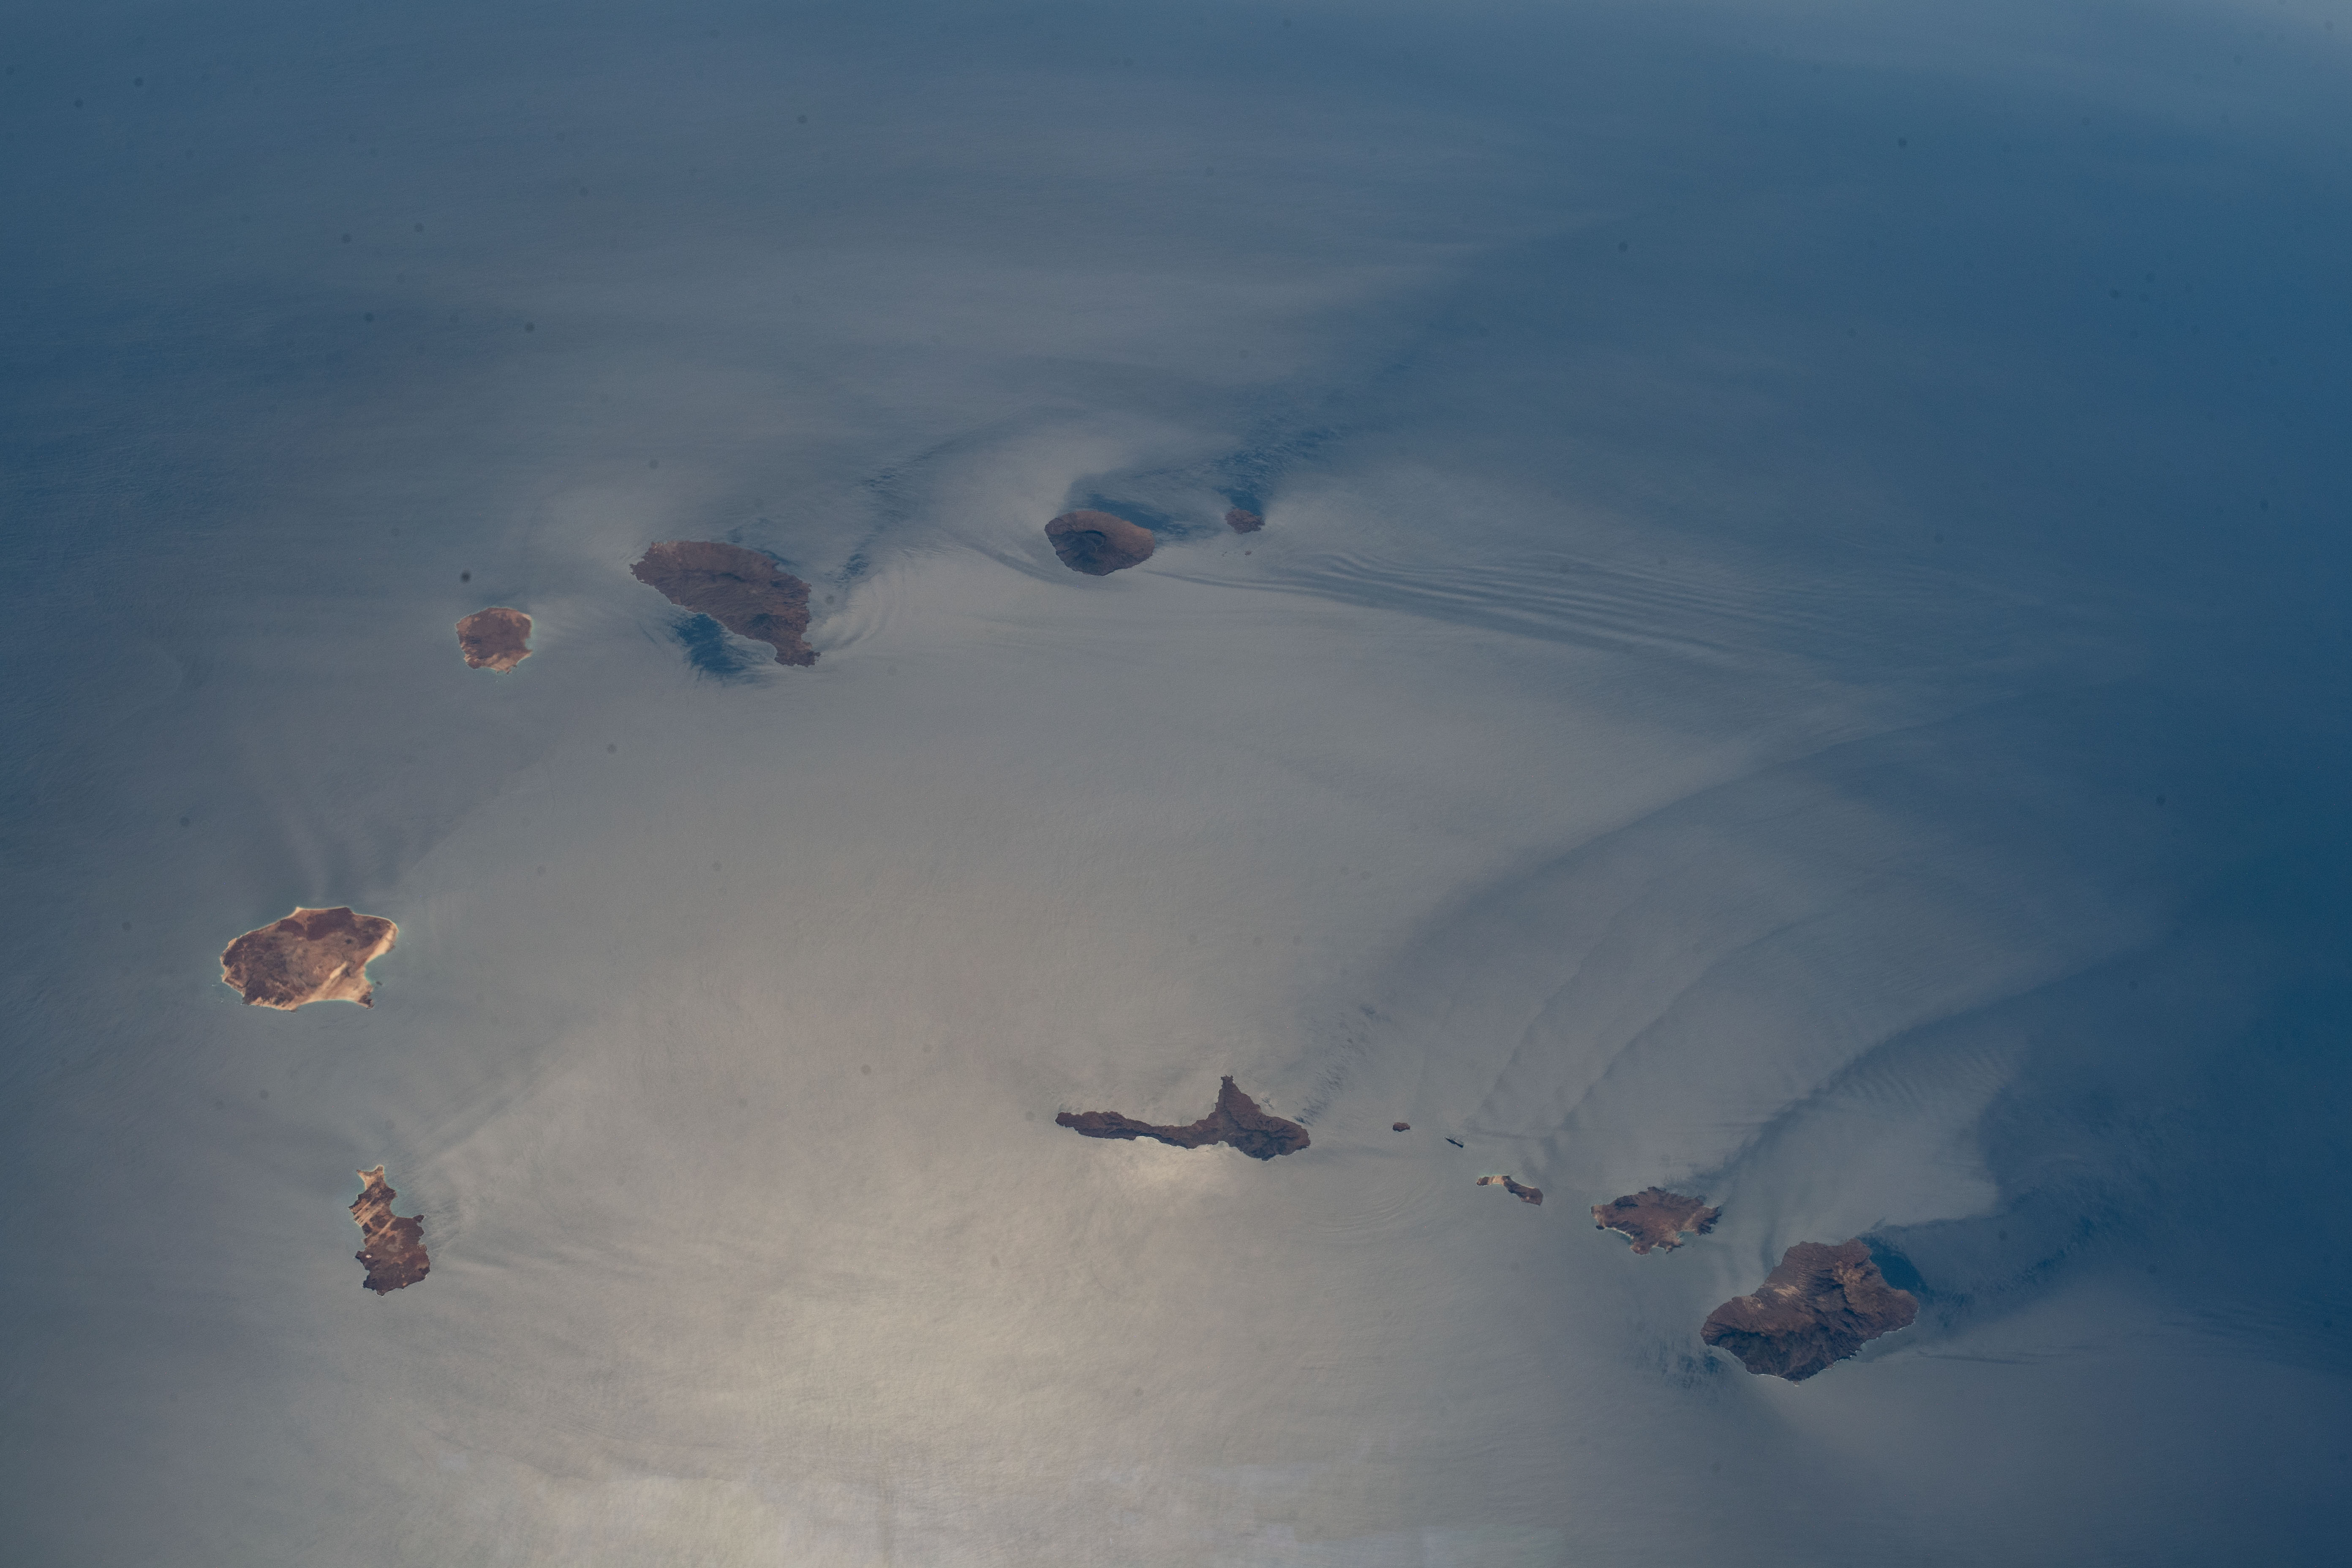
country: CAPE VERDE ISLANDS
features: CAPE VERDE, ATLANTIC OCEAN
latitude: 16.0
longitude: -24.5
